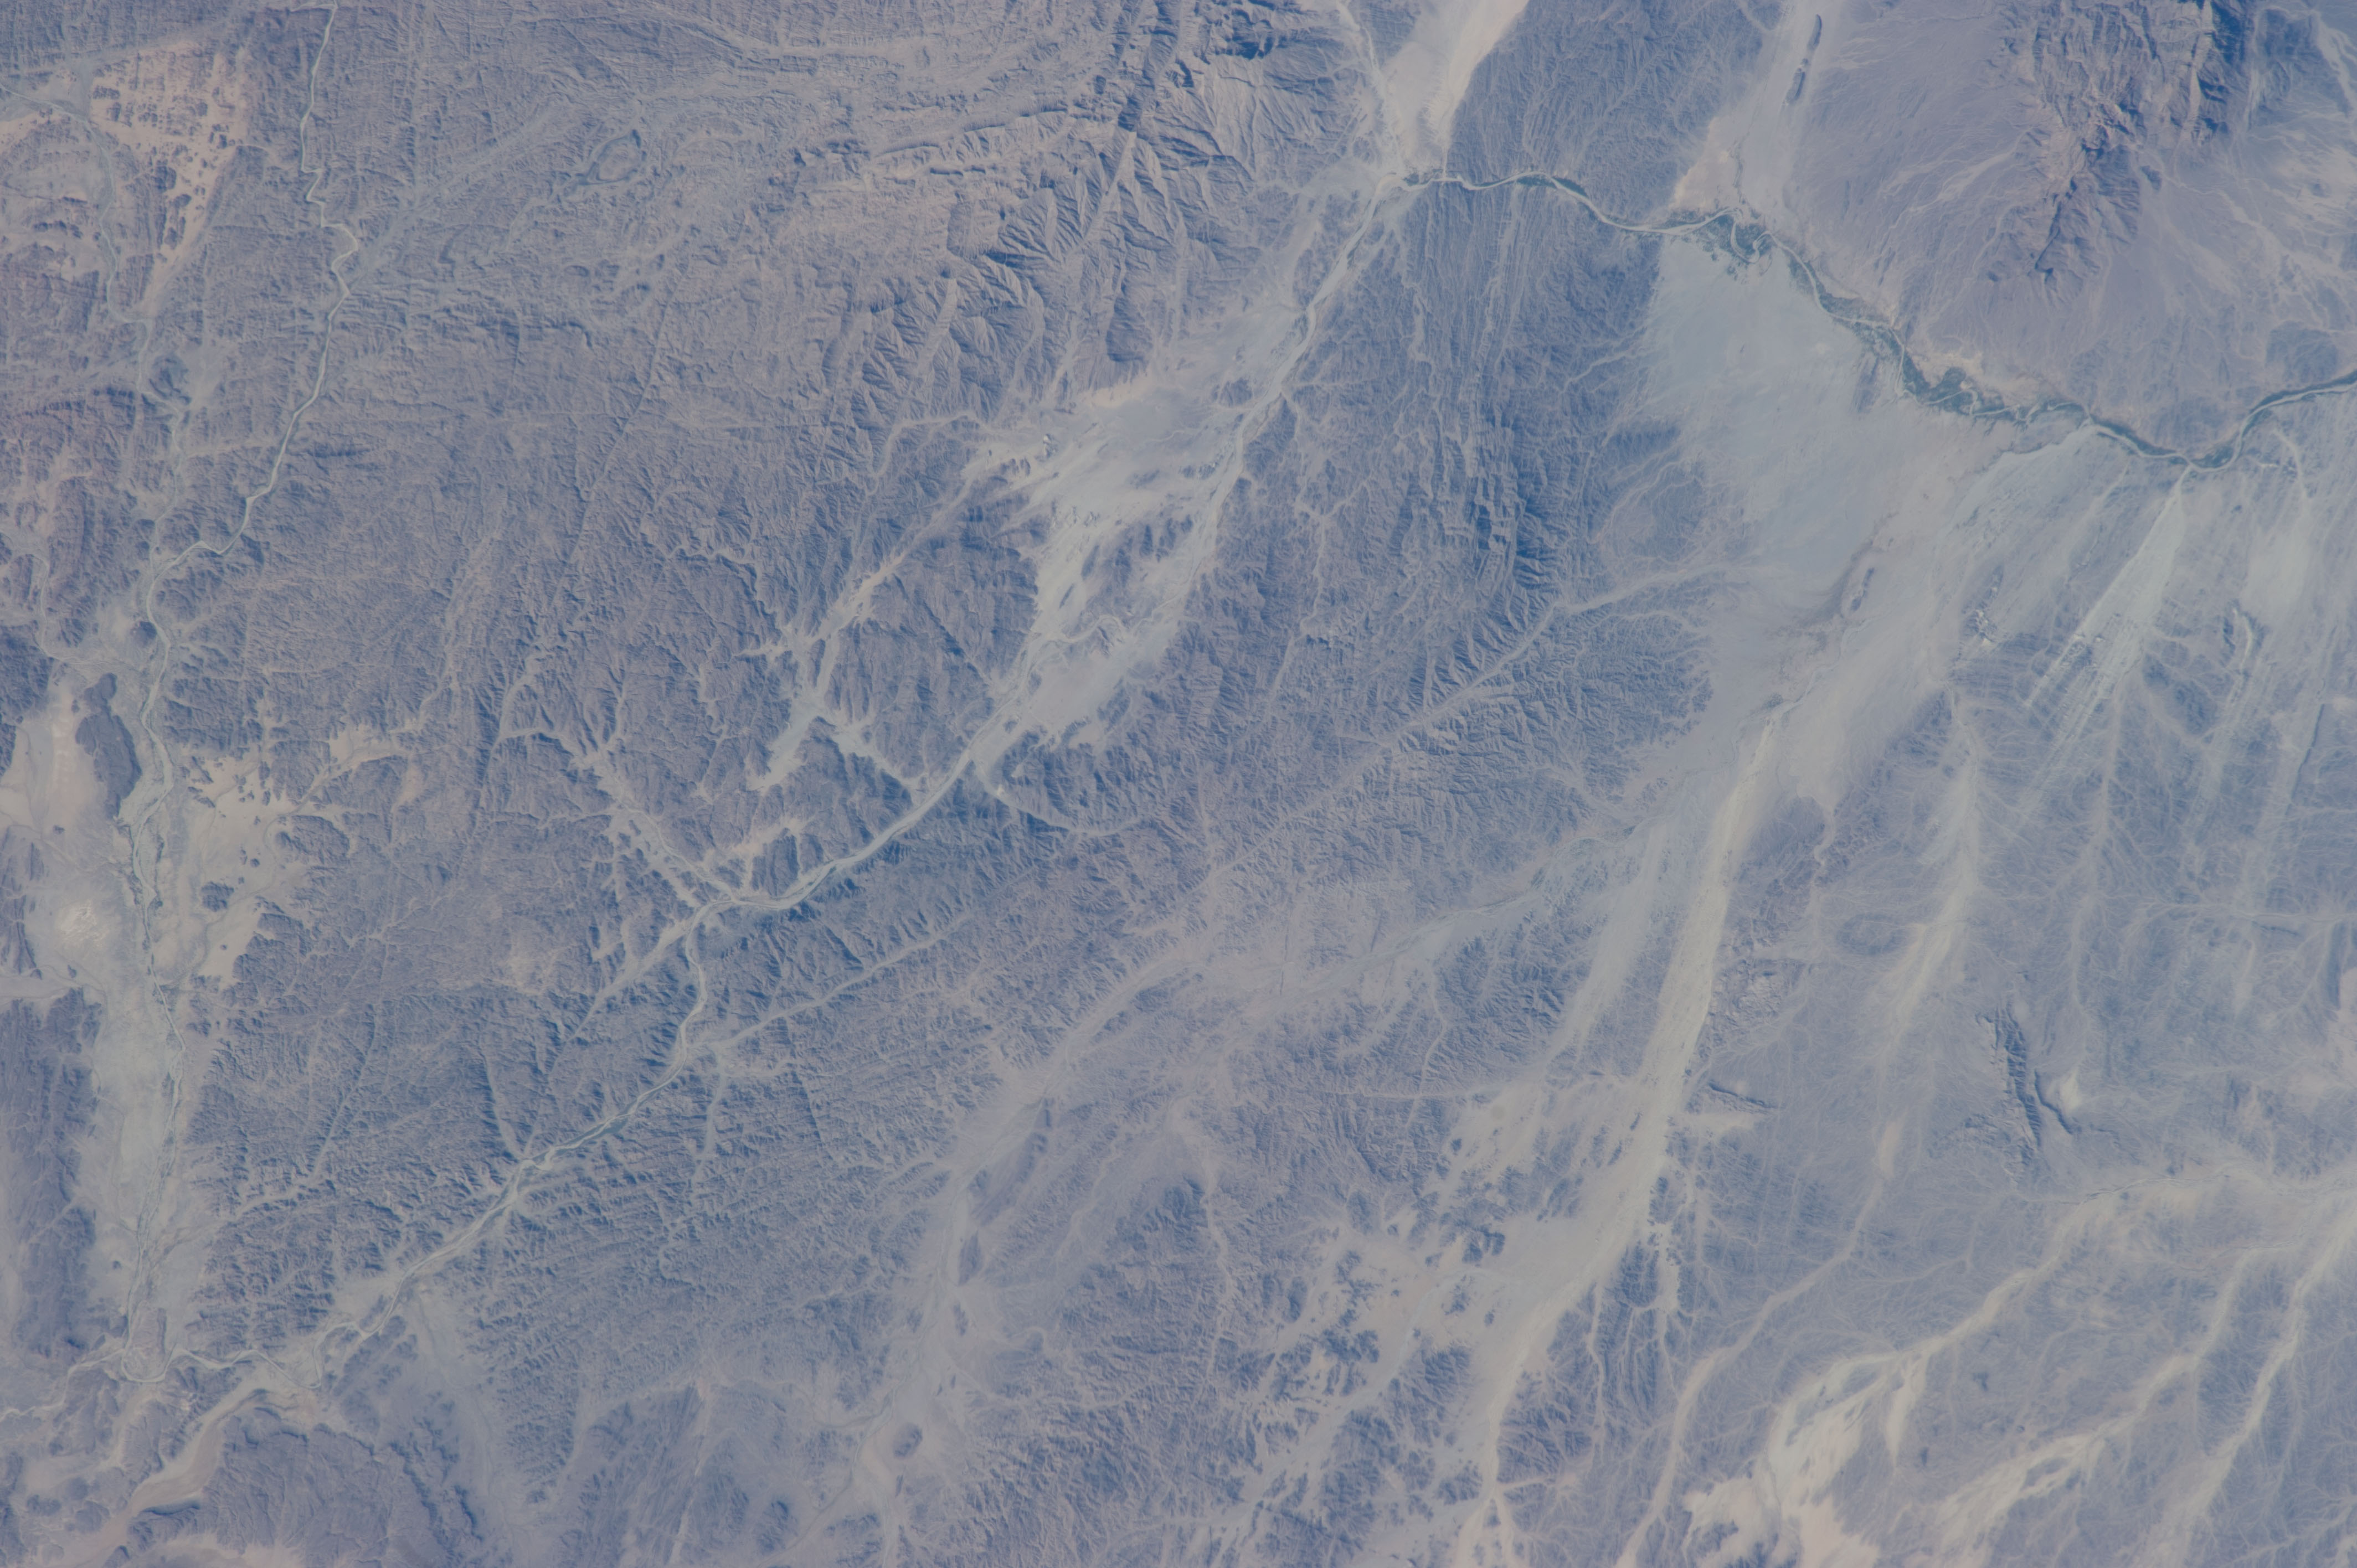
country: SUDAN
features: LANGEB RIVER DRAINAGE, DISSECTED PLATEAU, MTS., DESERT, RAVINES, WADIS
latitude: 17.5
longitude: 36.9
